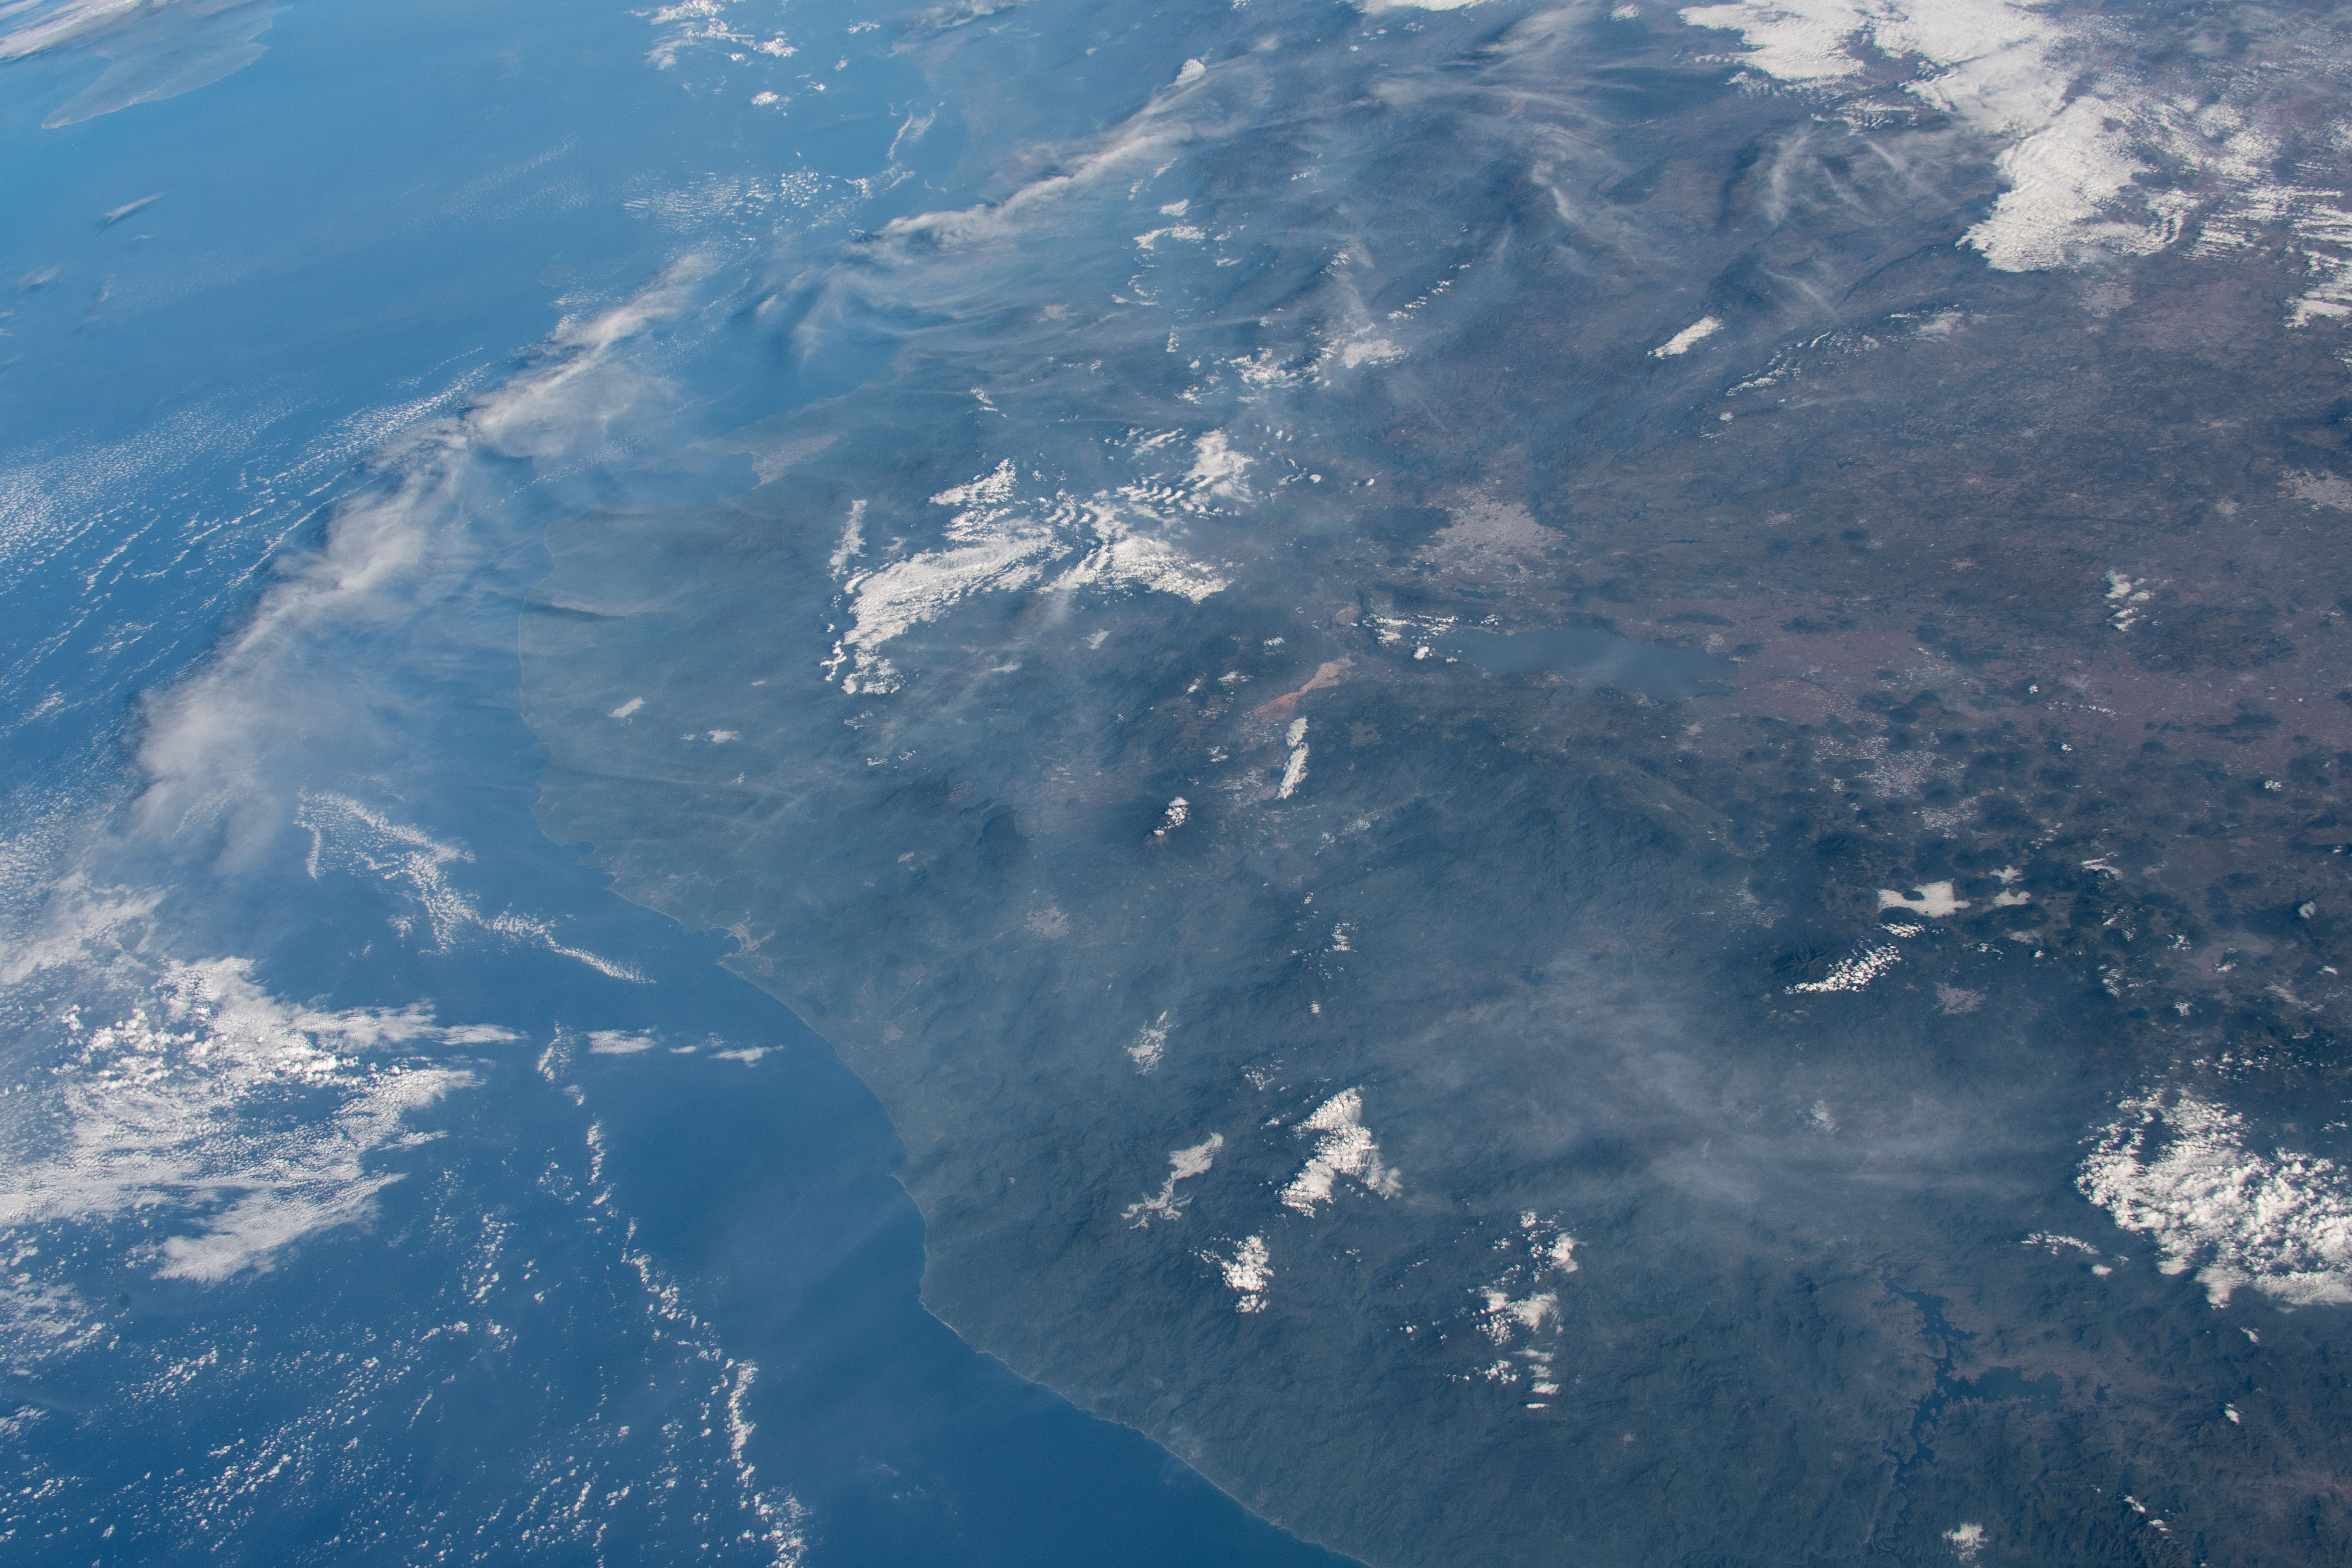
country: MEXICO
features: INFIERNILLO LAKE, LAGUNA DE CHAPALA, MEXICO
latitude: 20.0
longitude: -103.5
